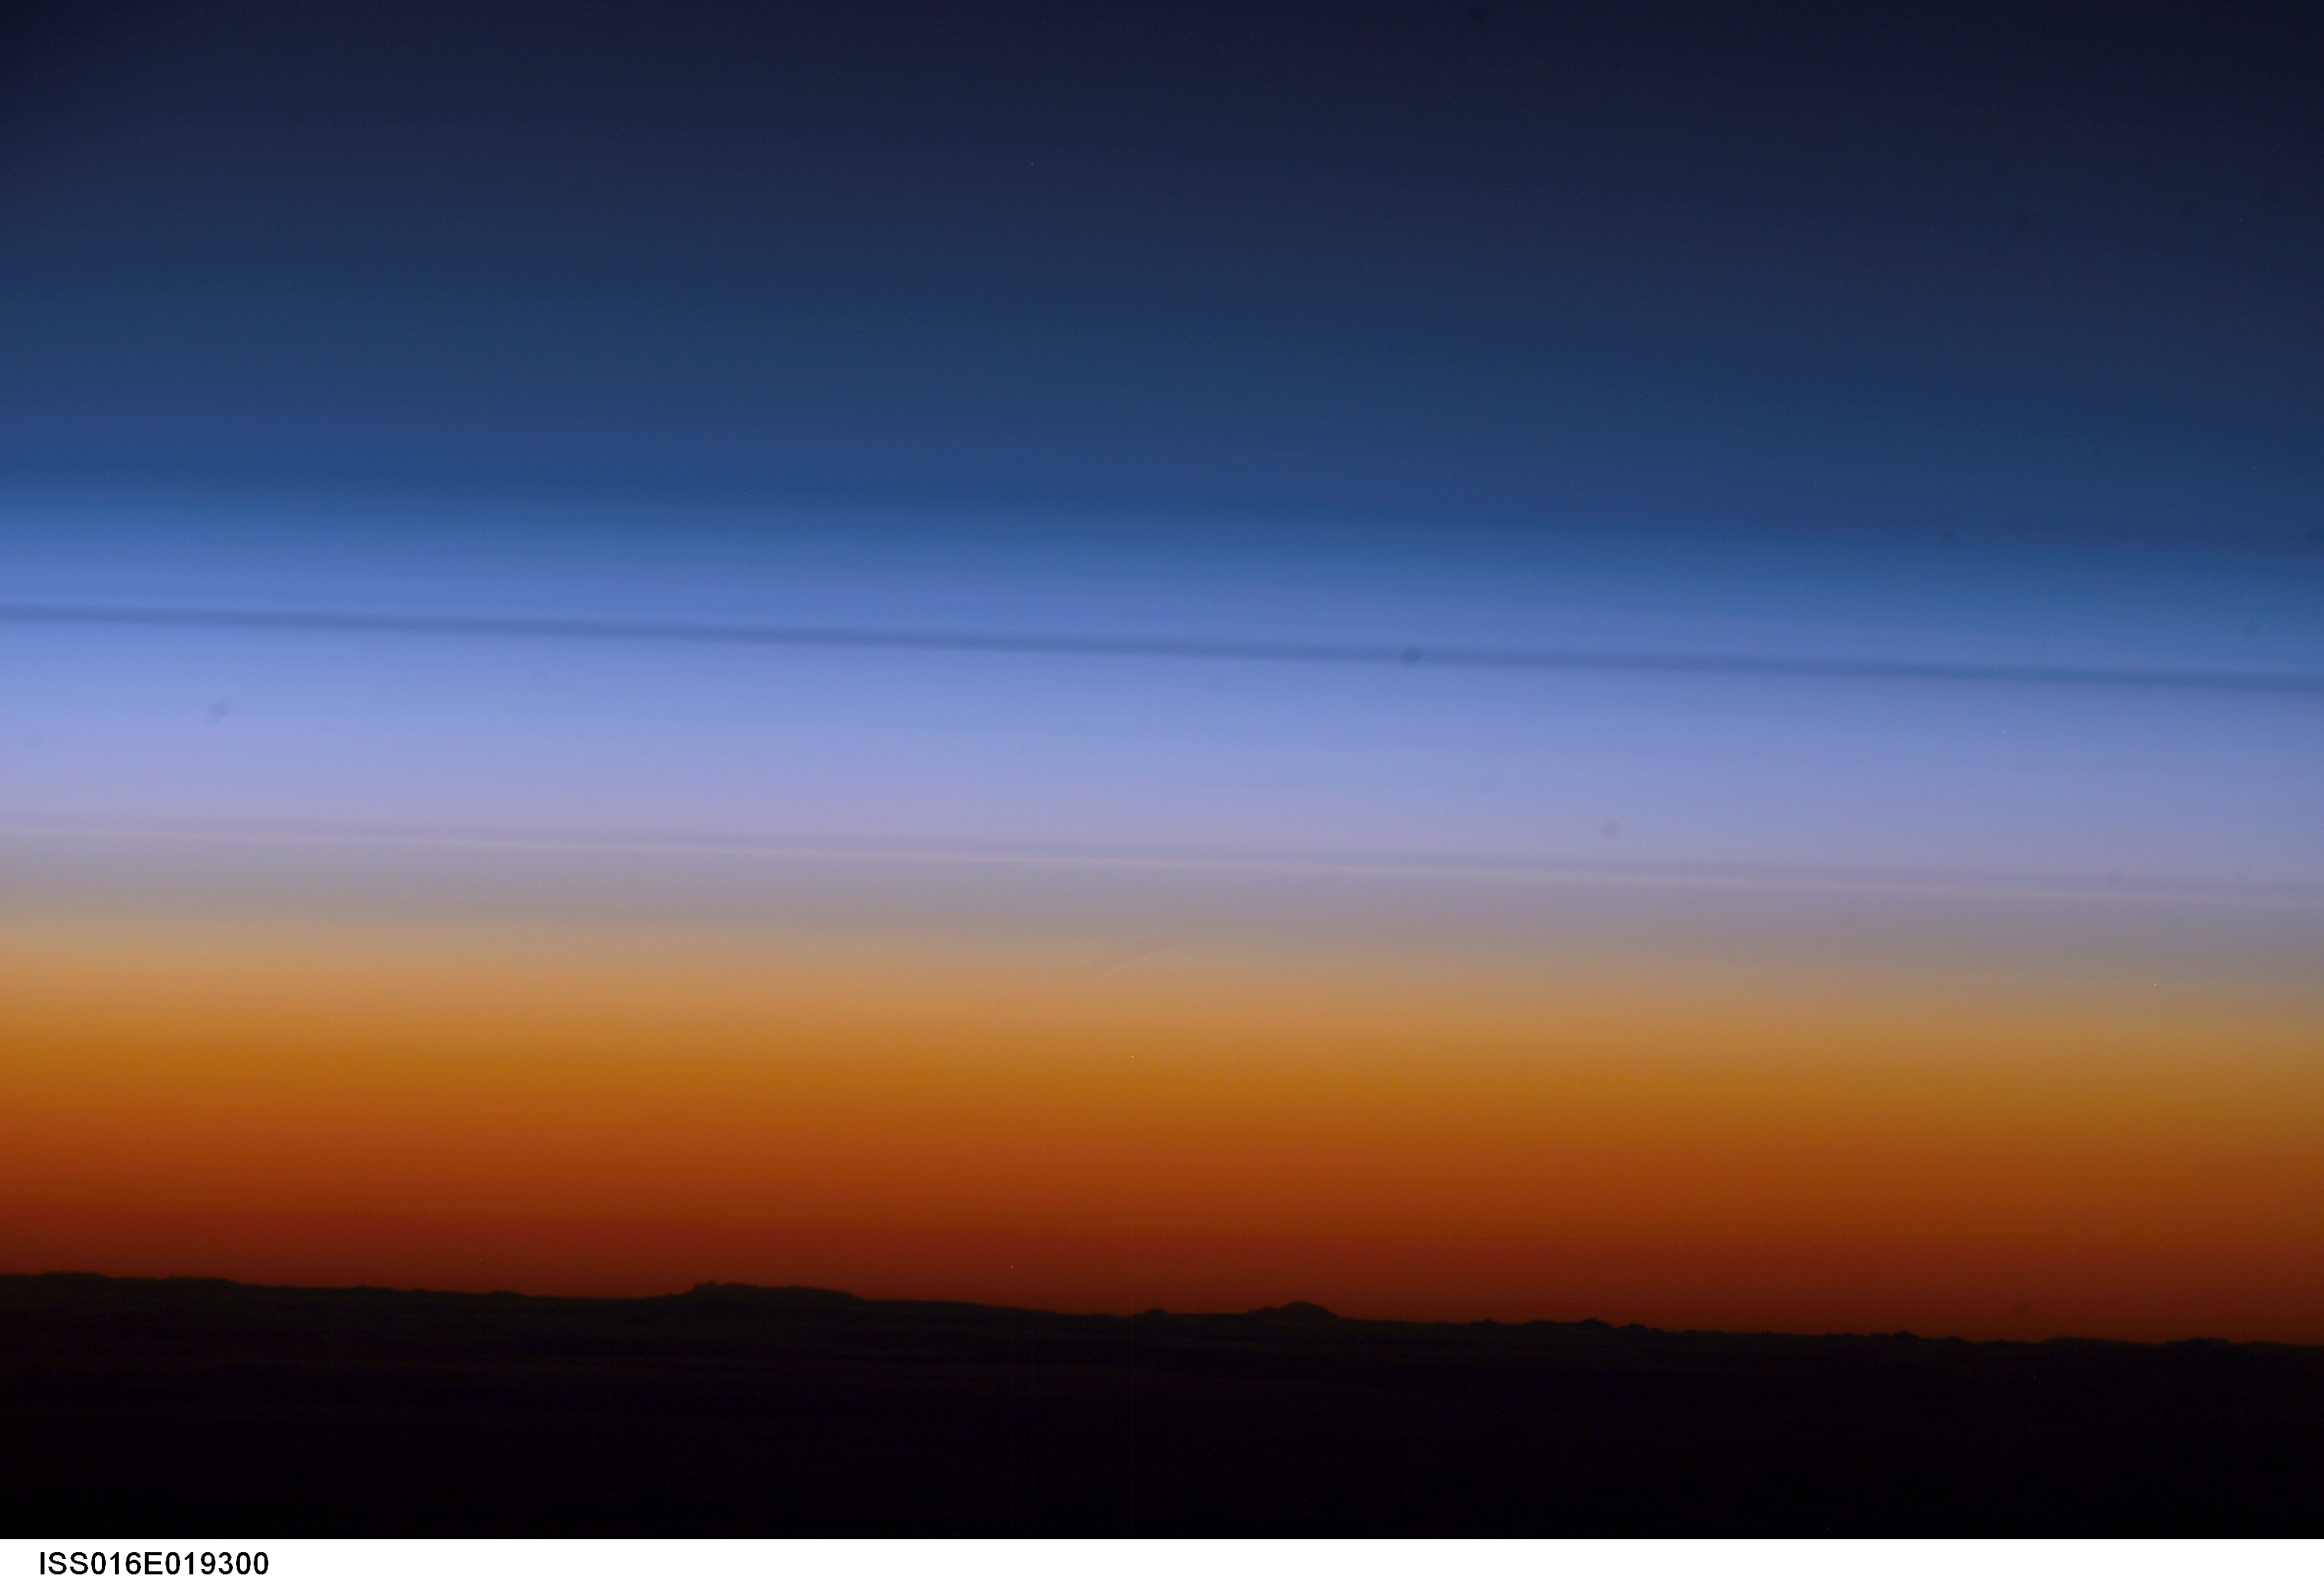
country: INDIAN OCEAN
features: ATMOSPHERIC LIMB, DAWN
